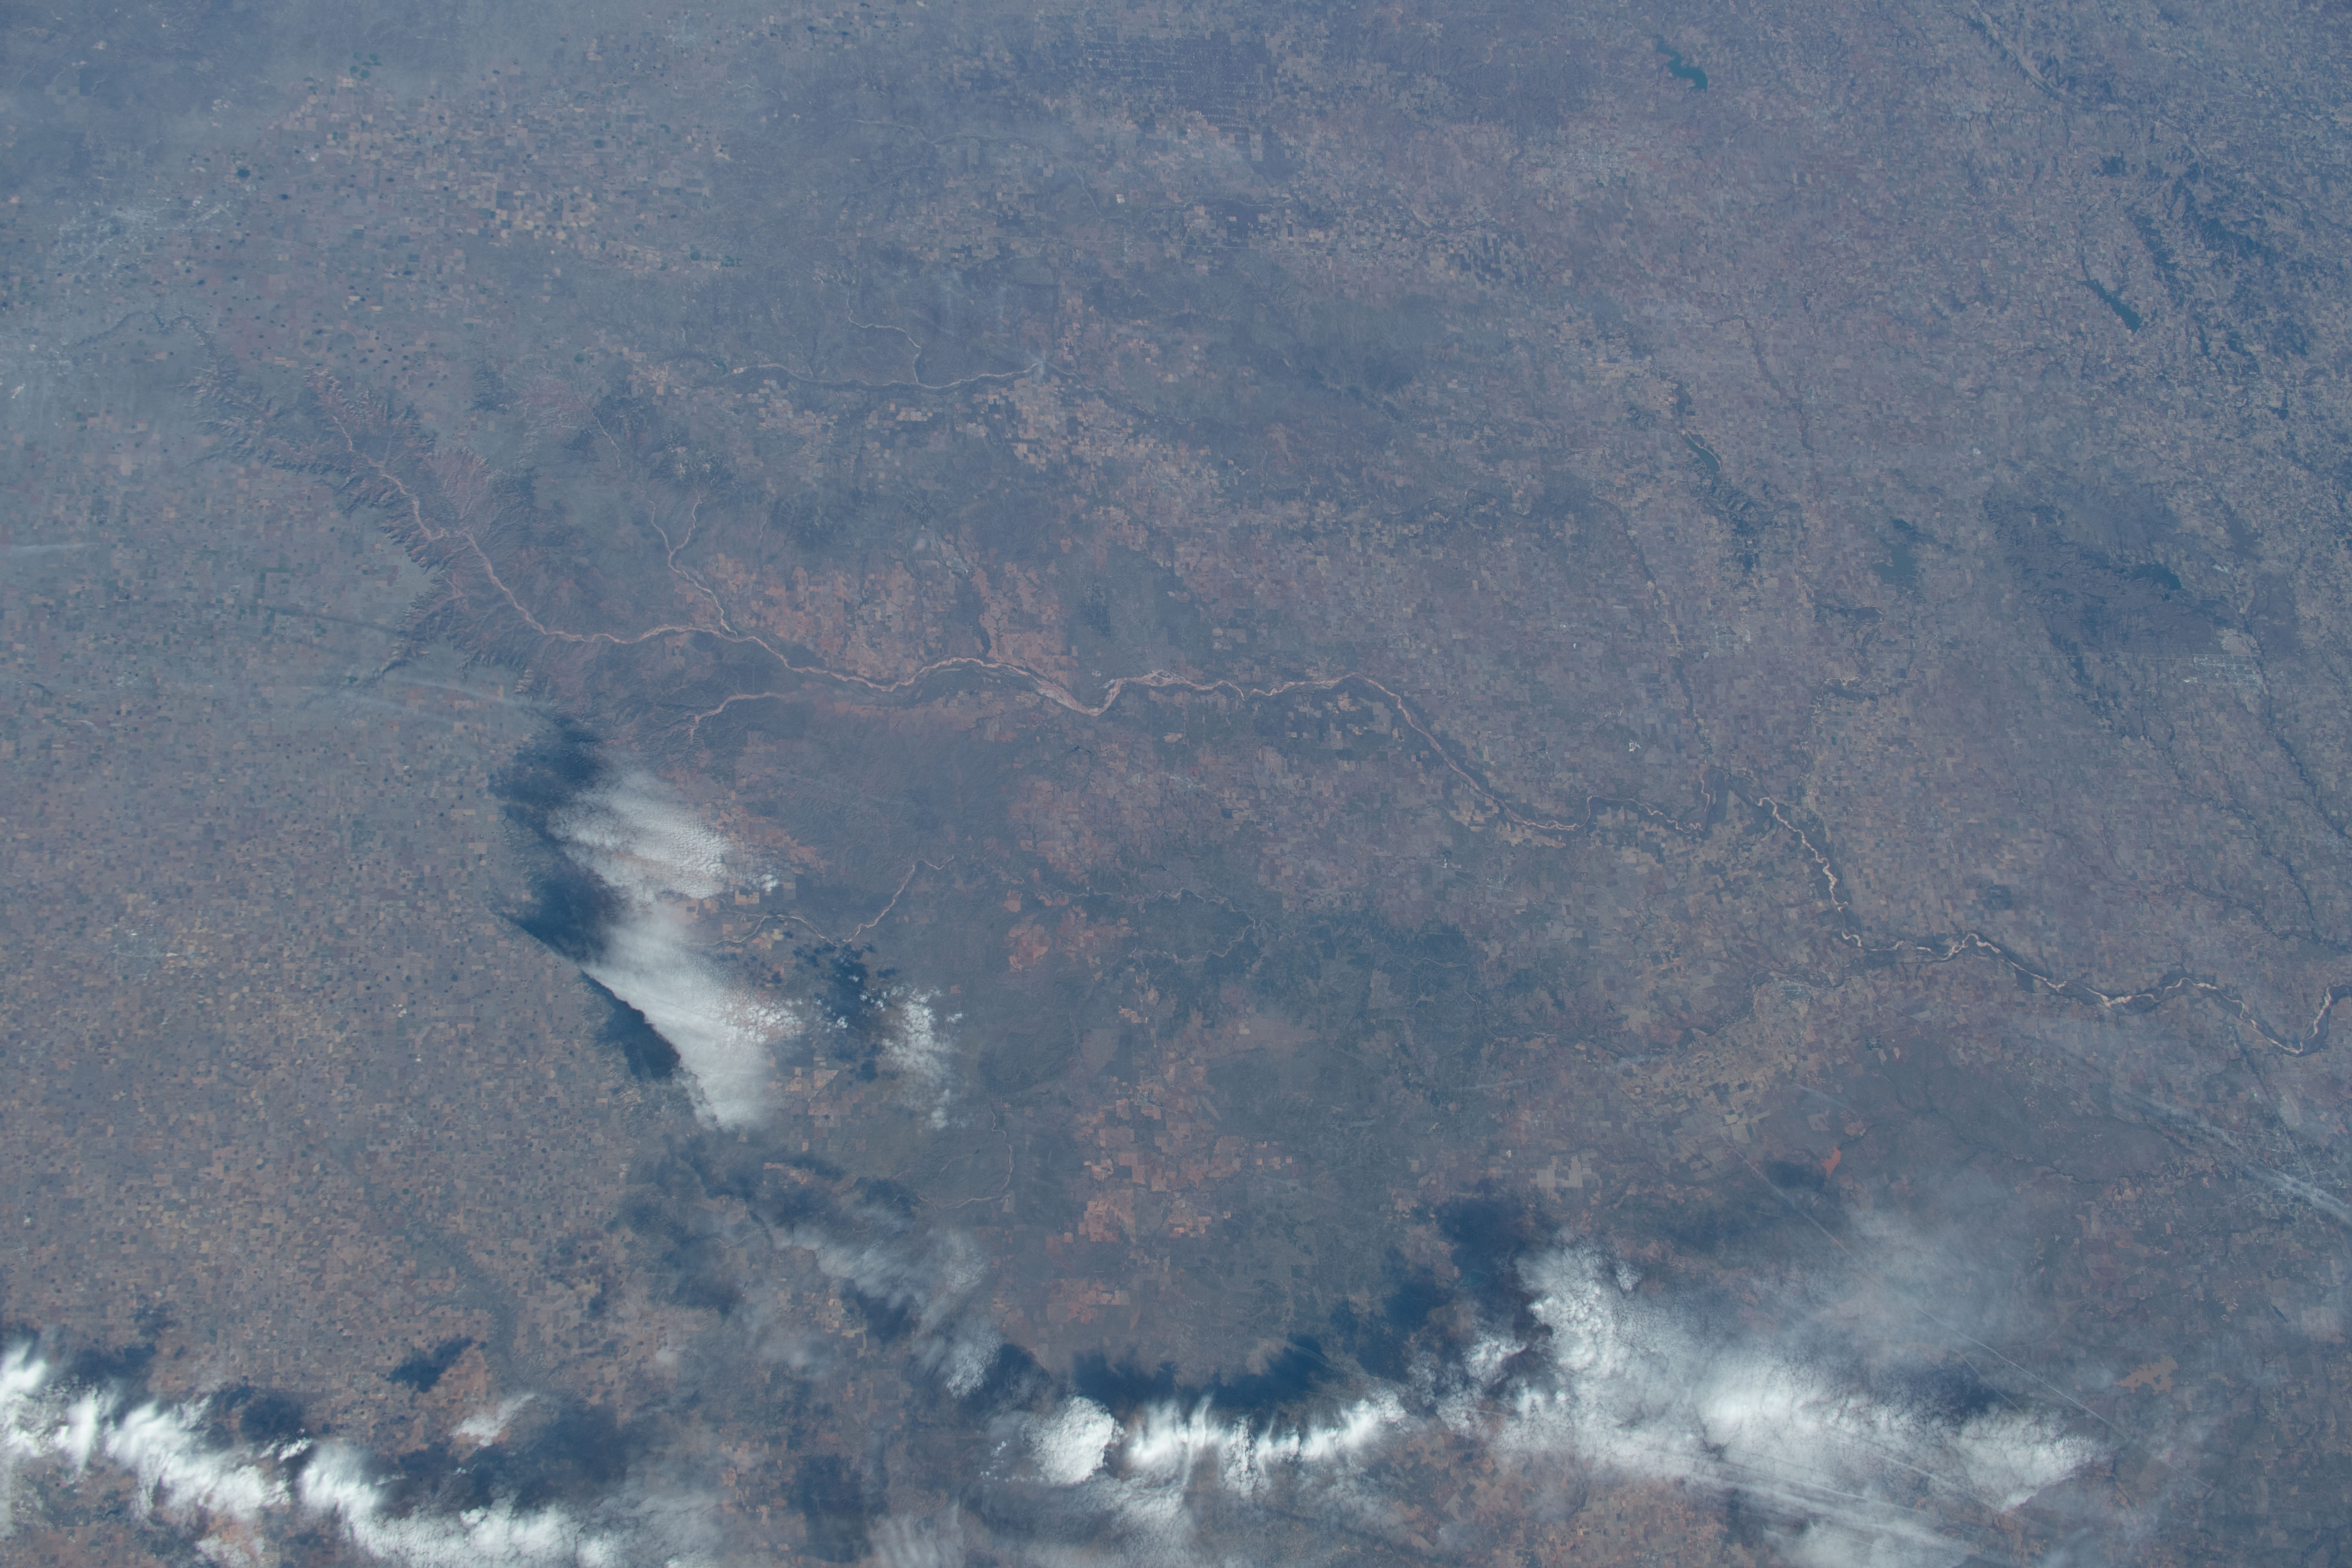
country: USA-TEXAS
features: NOT SPECIFIED, AGRICULTRAL FIELDS, RED RIVER
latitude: 34.5
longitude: -100.0
